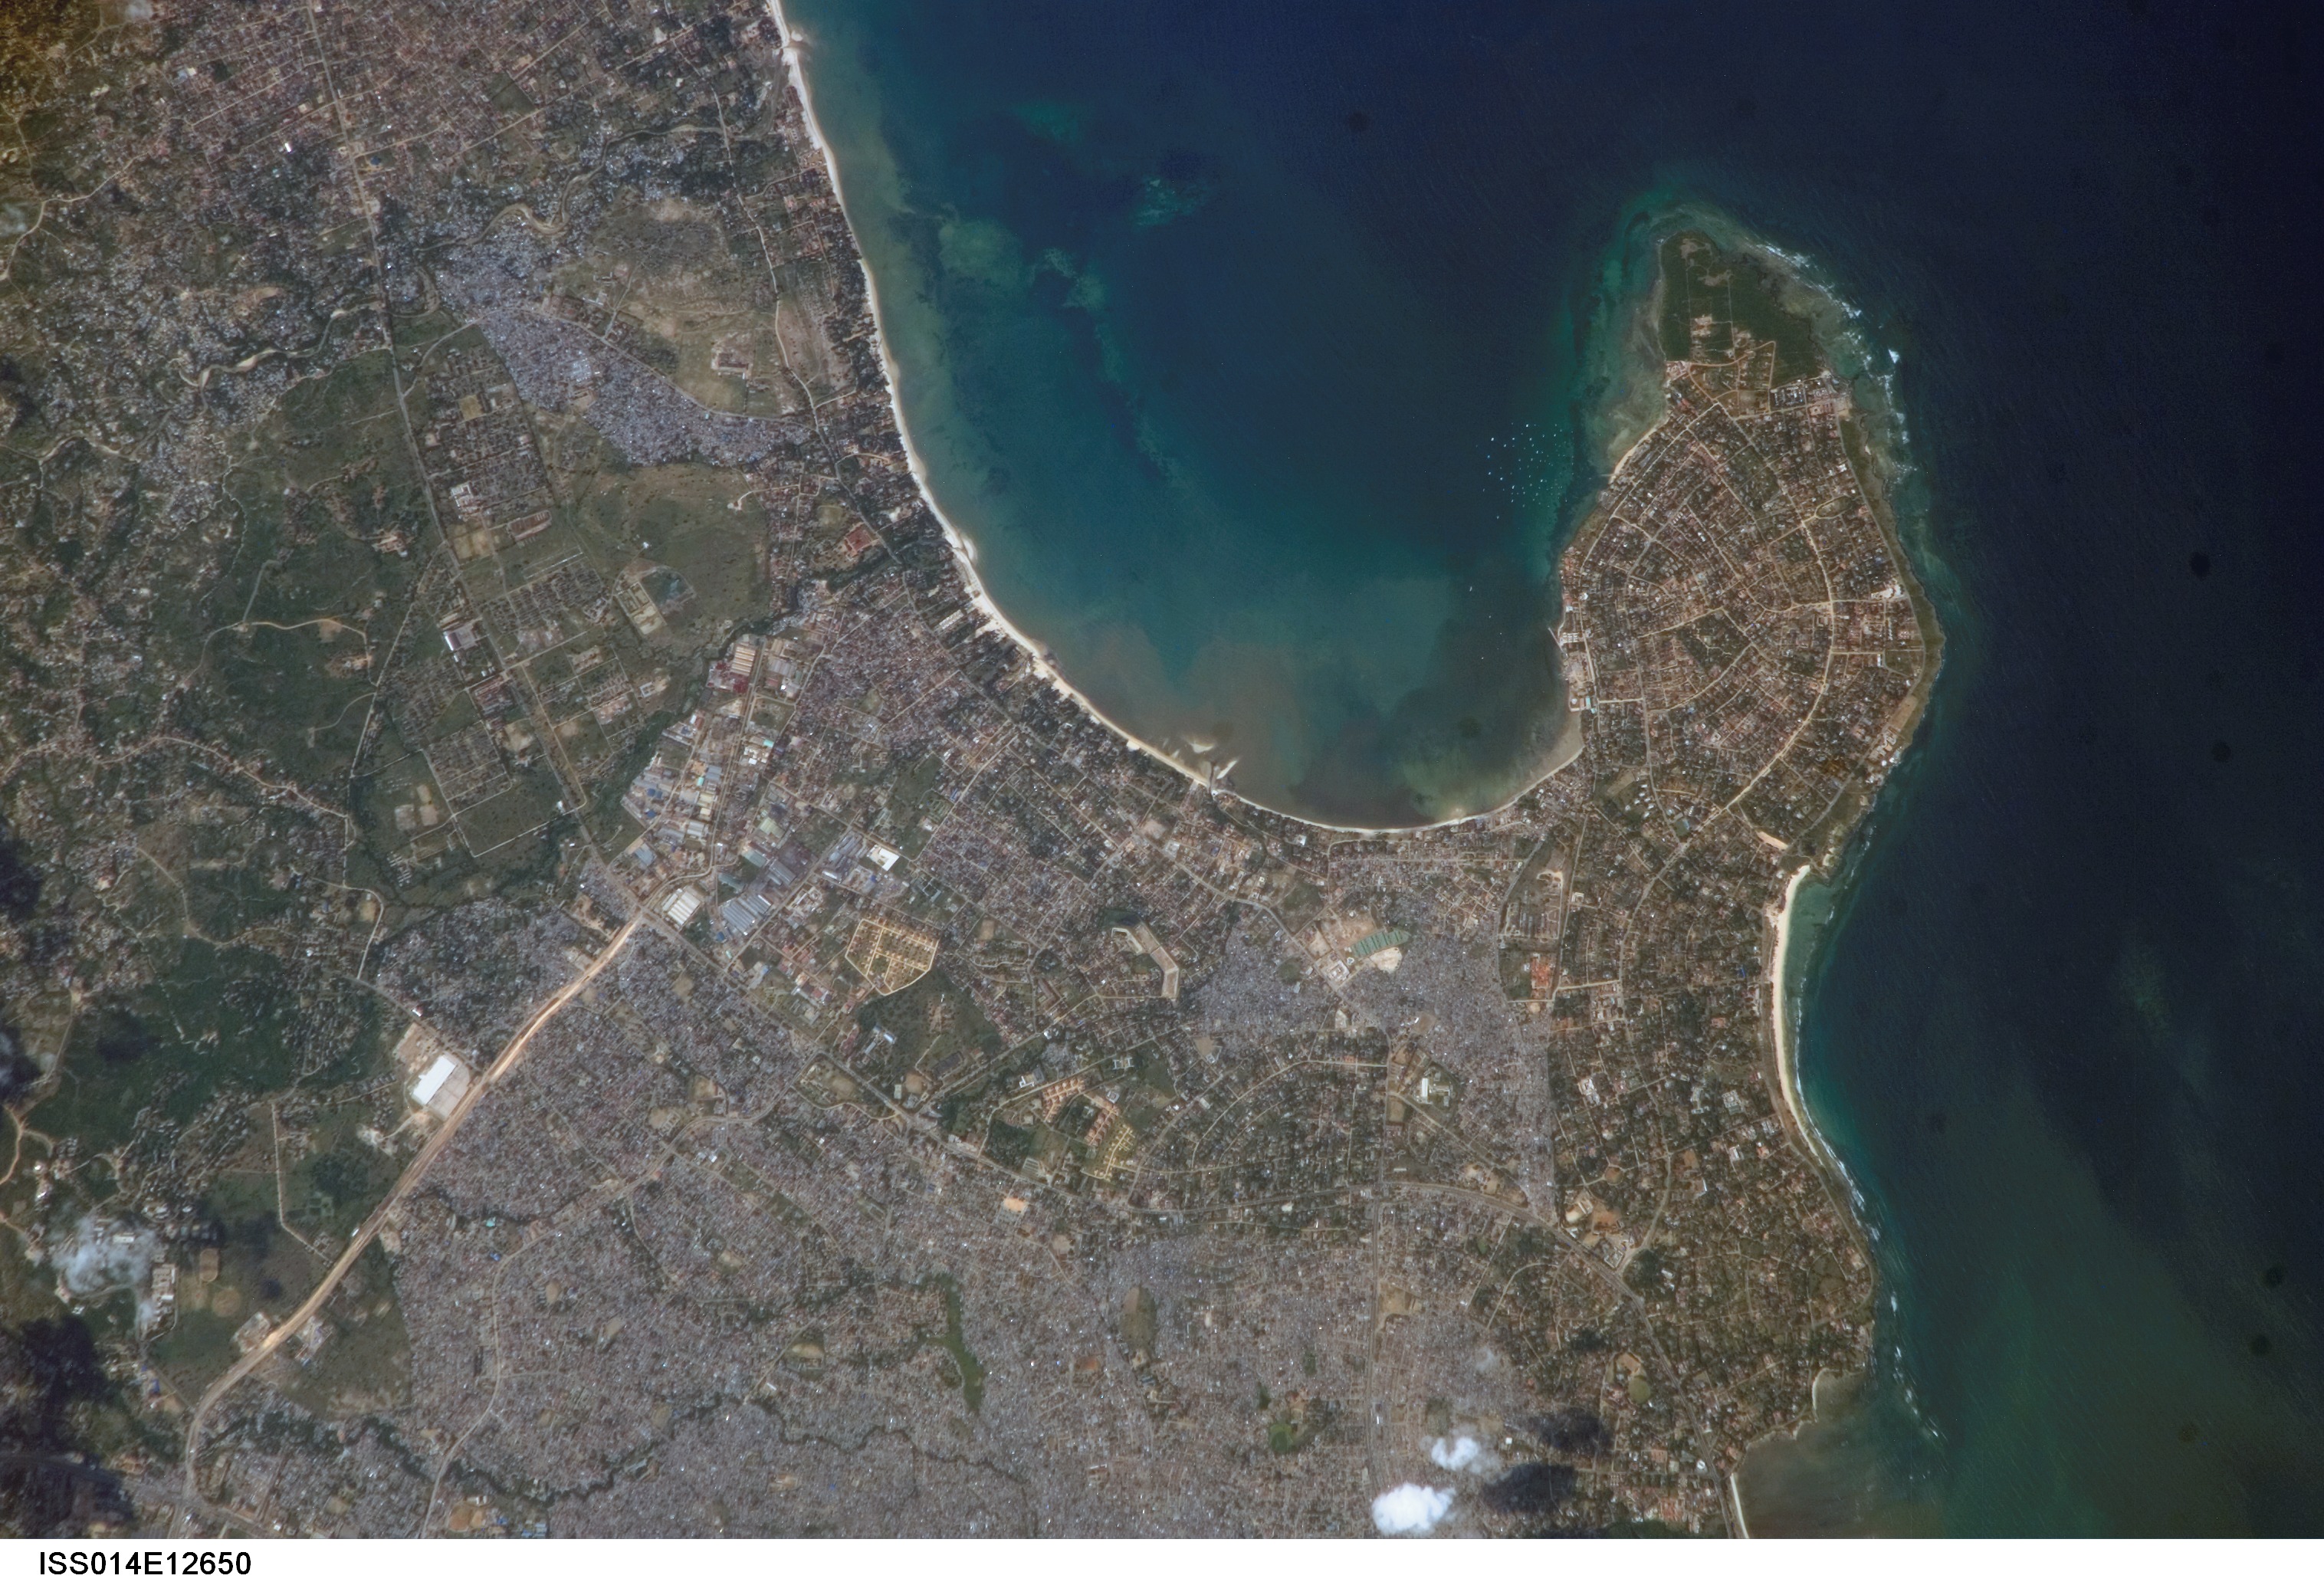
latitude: -6.8
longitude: 39.3
